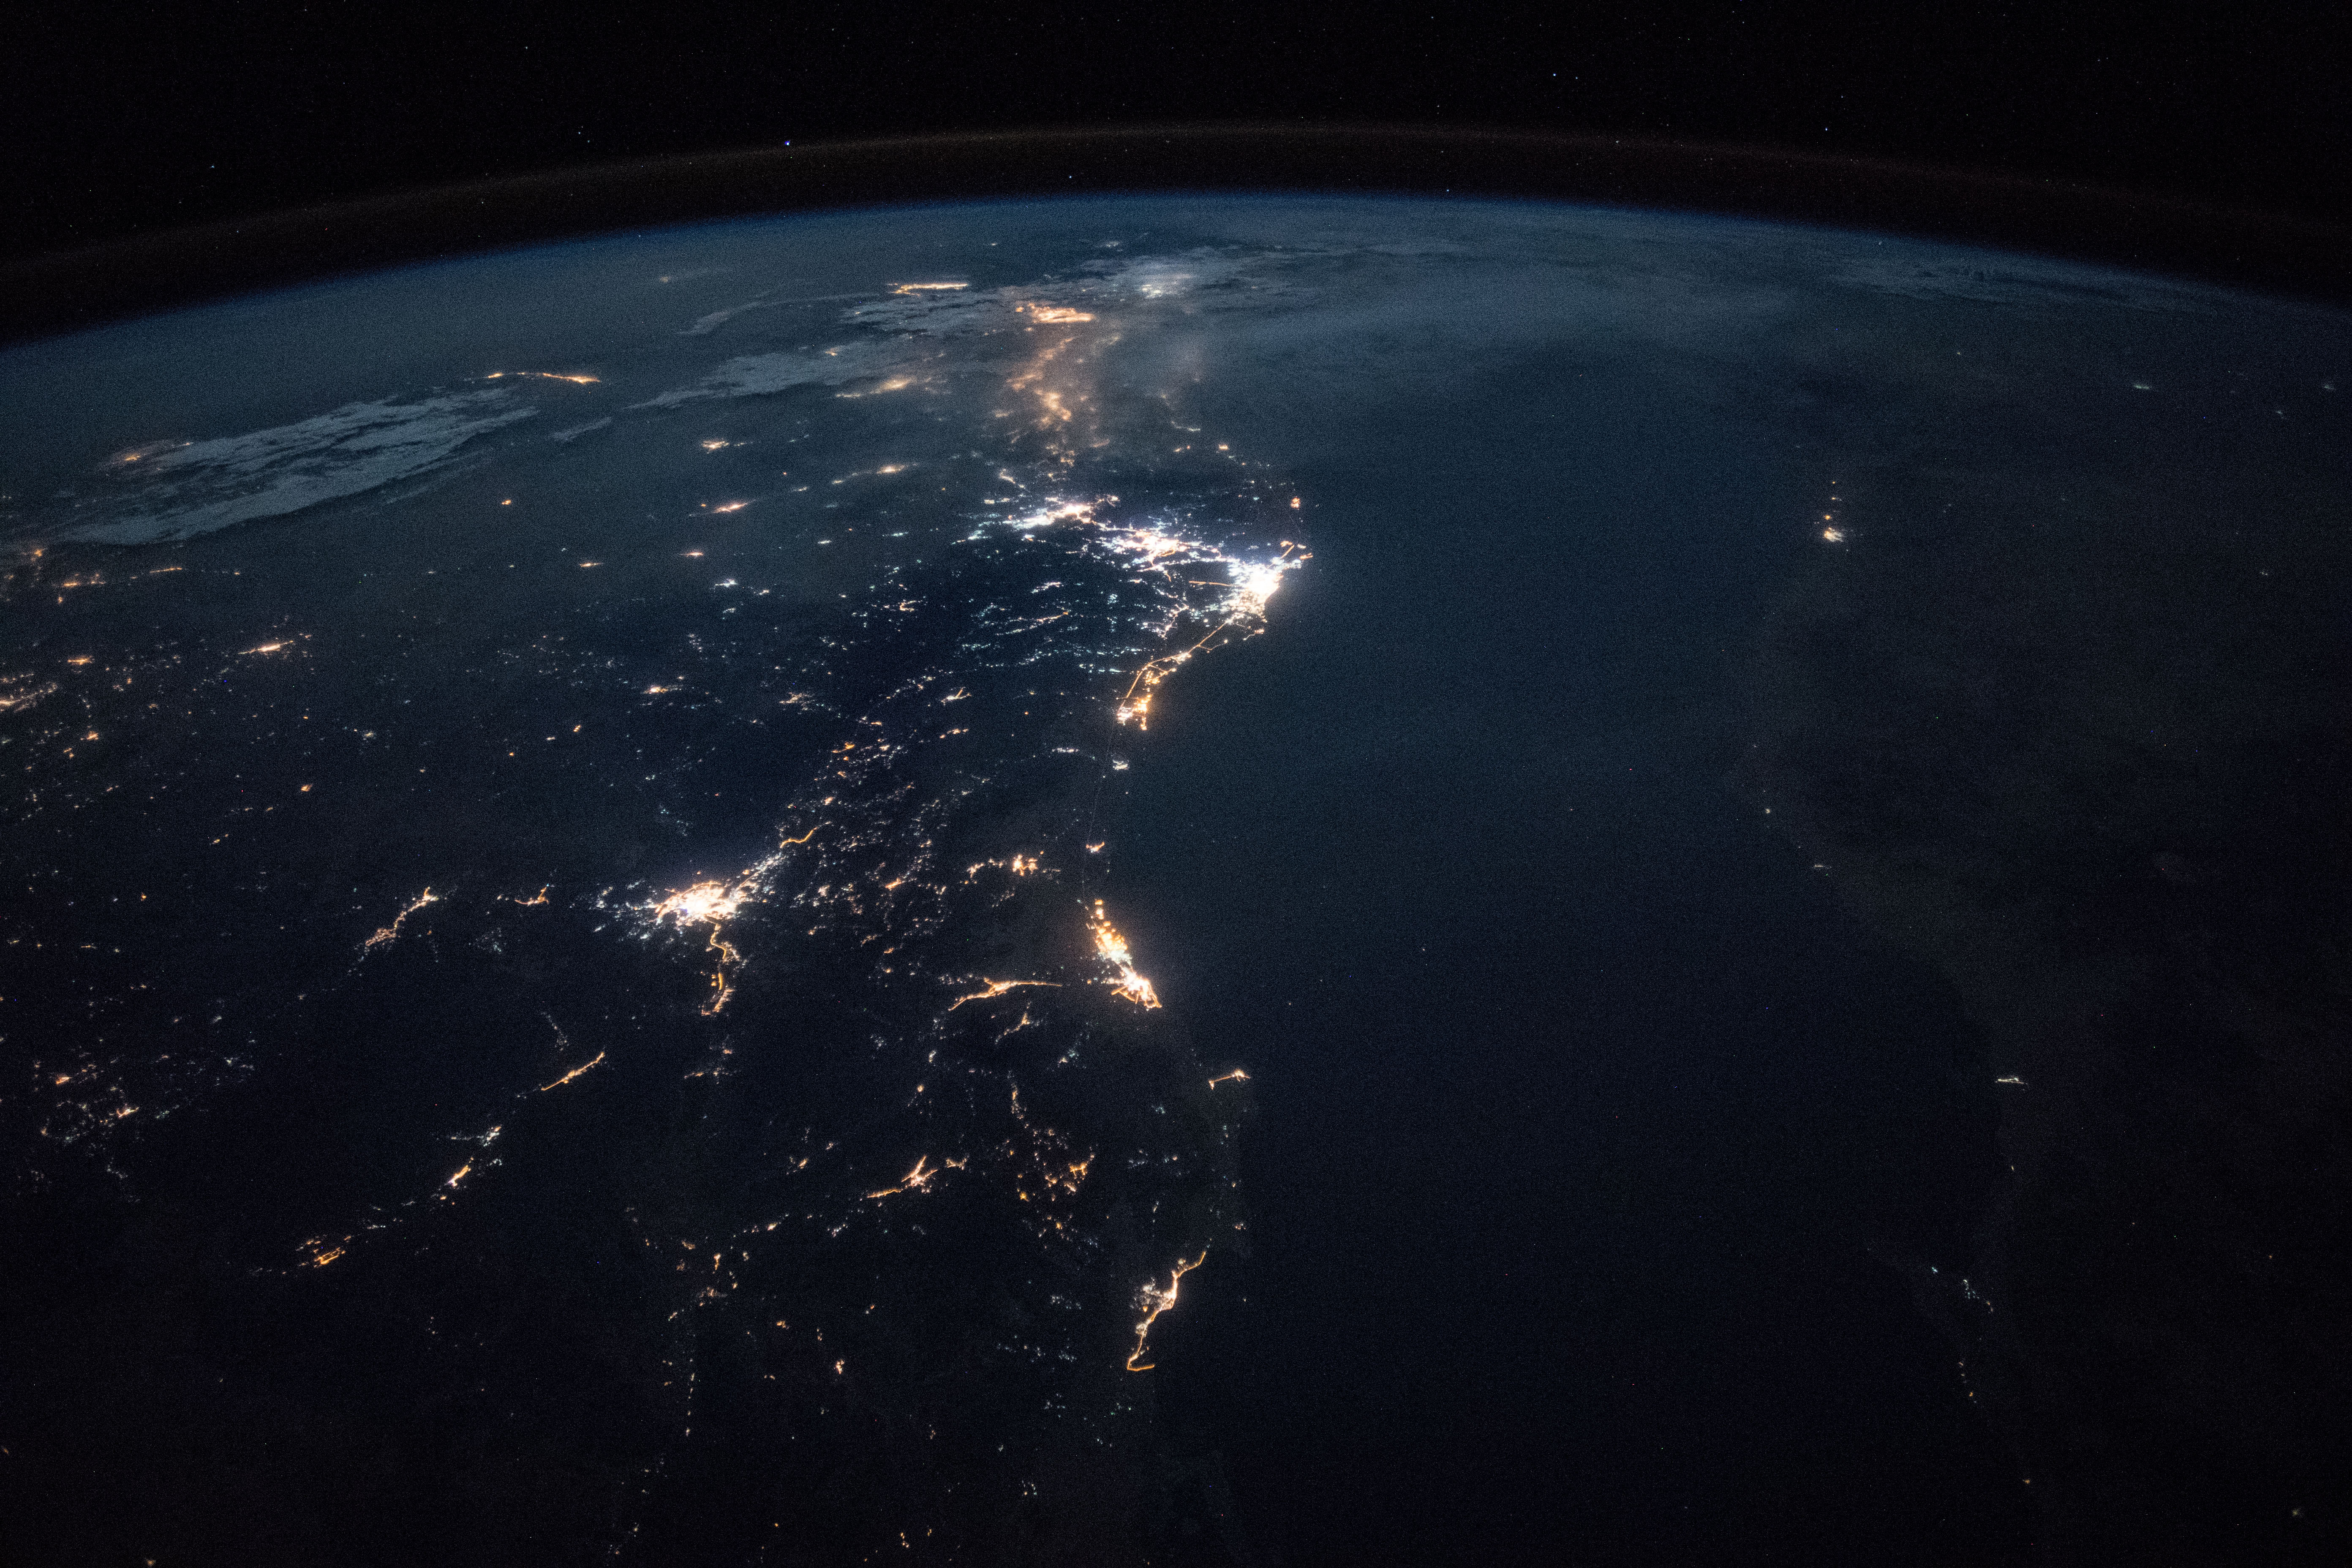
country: SAUDI ARABIA
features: YANBU CITY, RED SEA, MEDINA CITY, JEDDAH CITY, NUBIAN DESERT, MECCA CITY, NIGHT, EARTH LIMB
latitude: 23.6
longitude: 38.2
